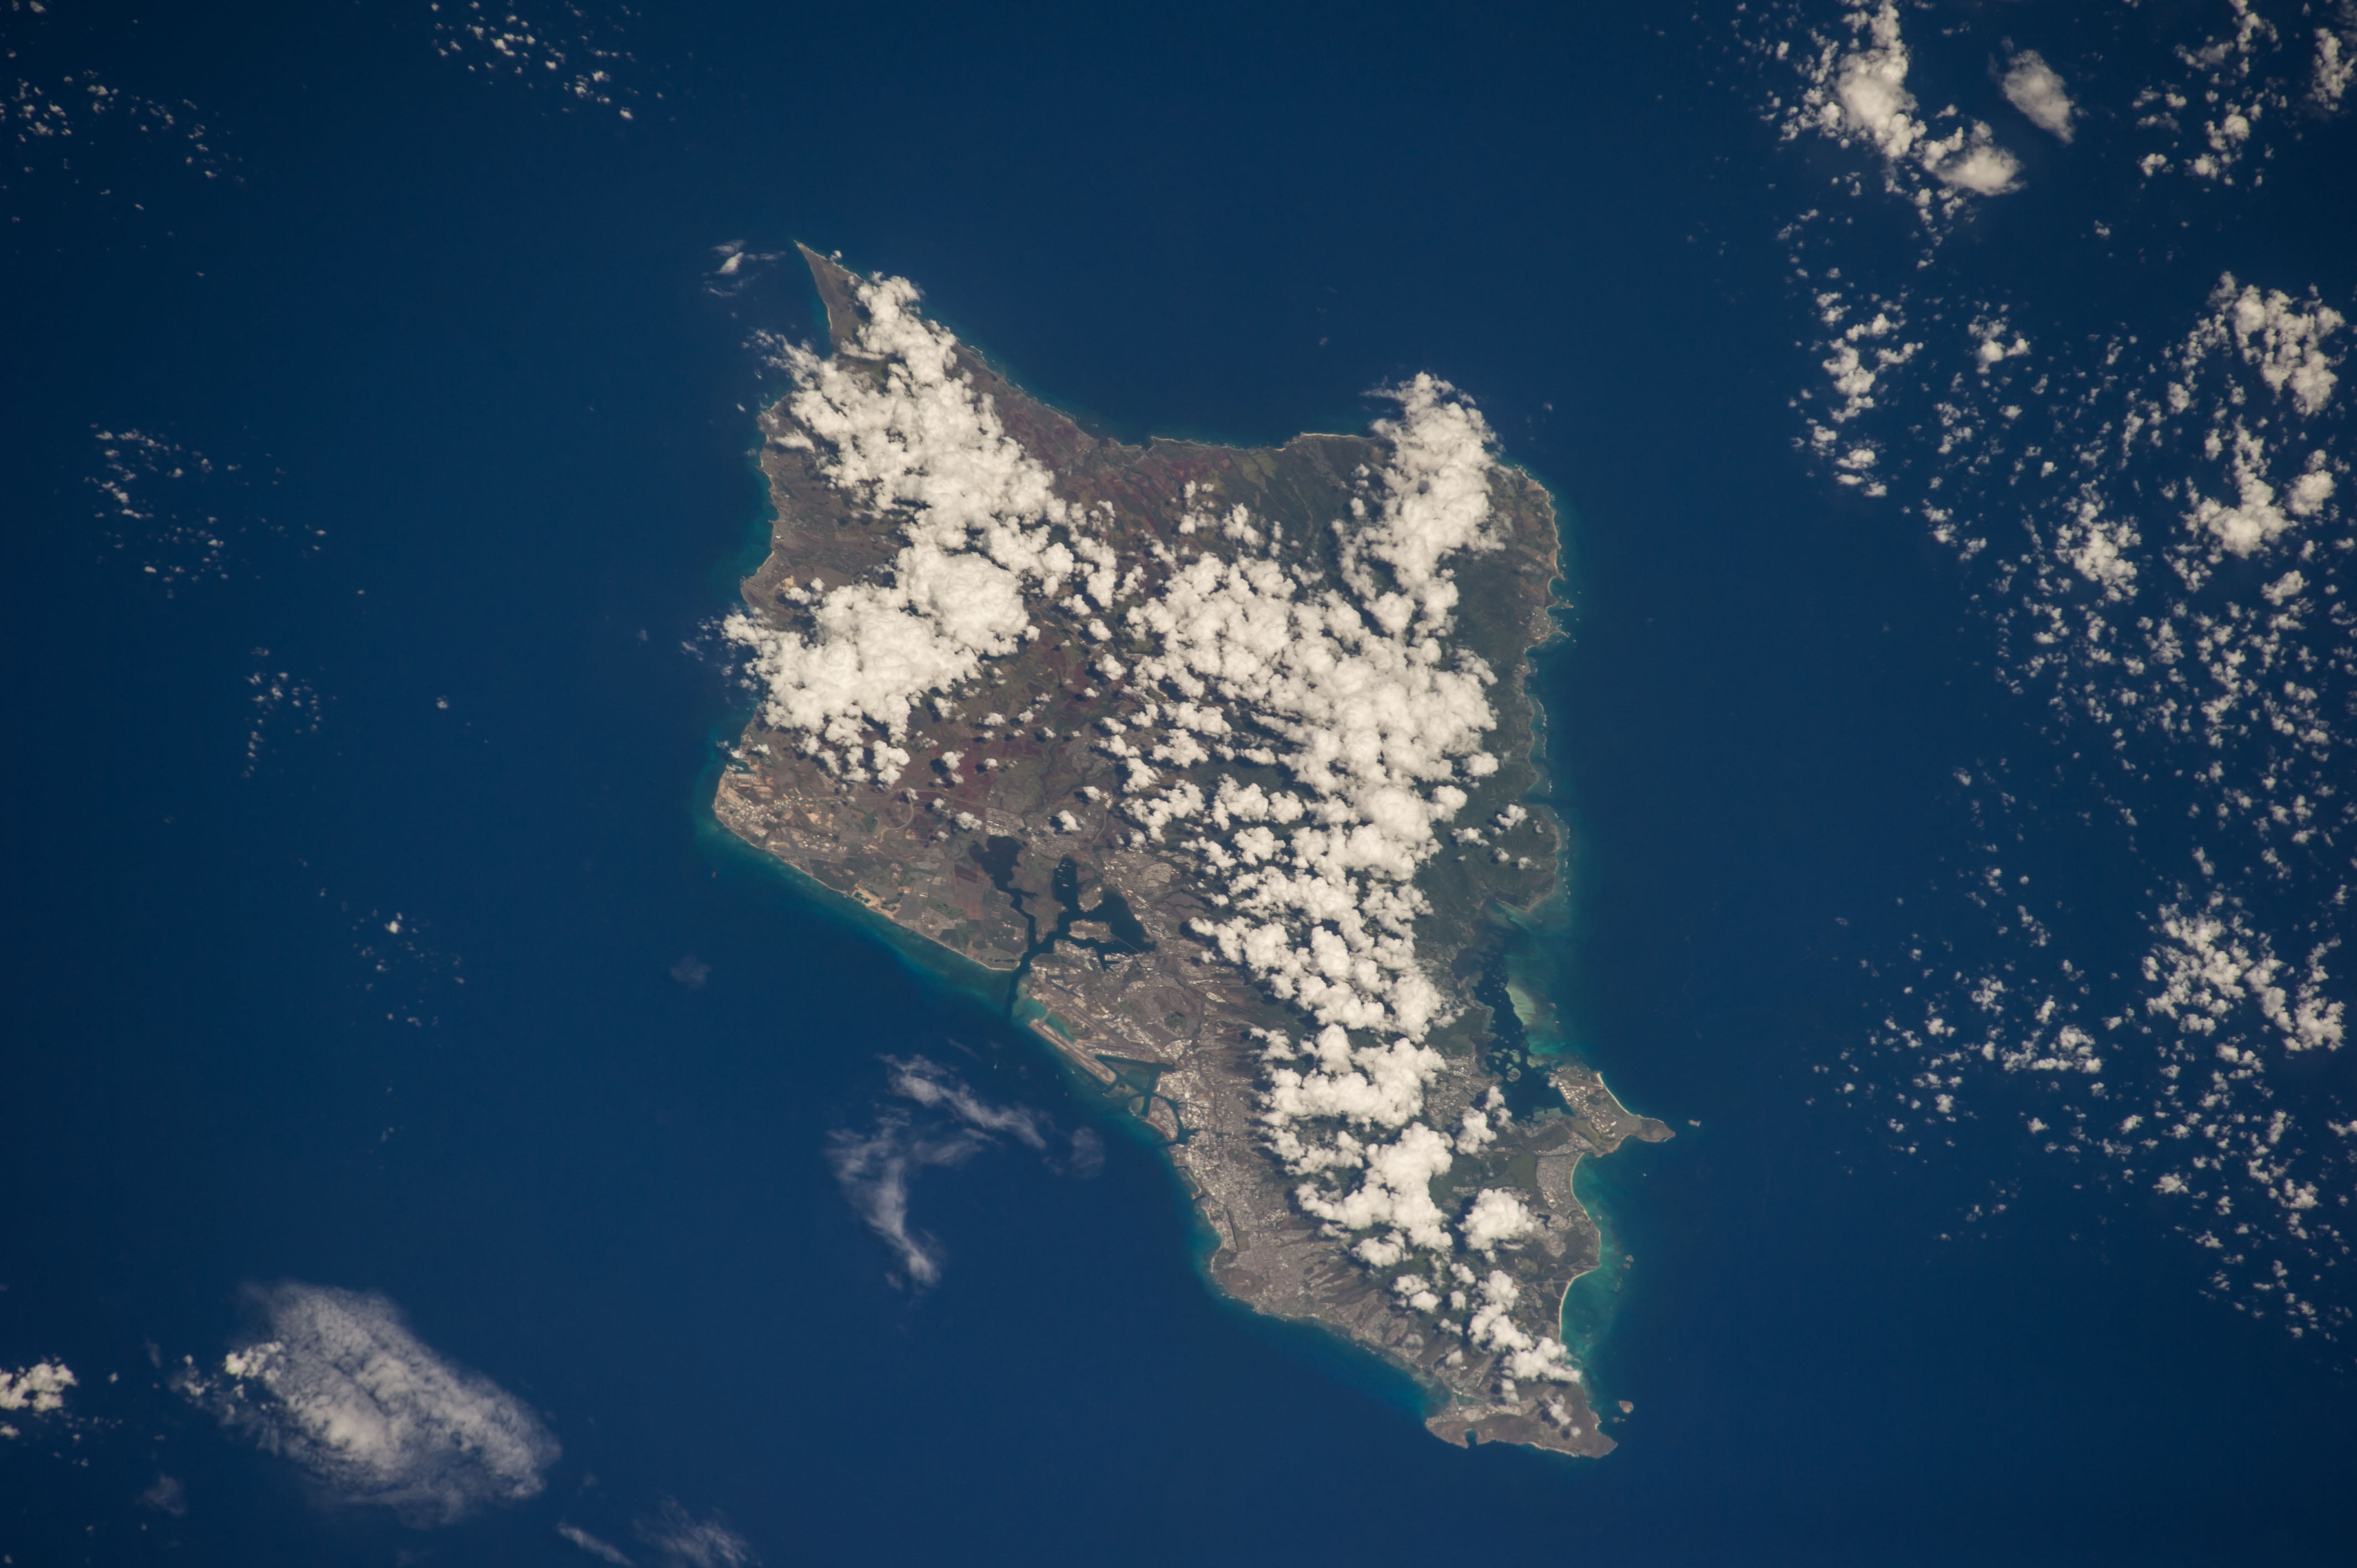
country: USA-HAWAII
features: O'AHU, HONOLULU, PEARL HARBOR, PACIFIC O.
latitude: 21.4
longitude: -157.9
